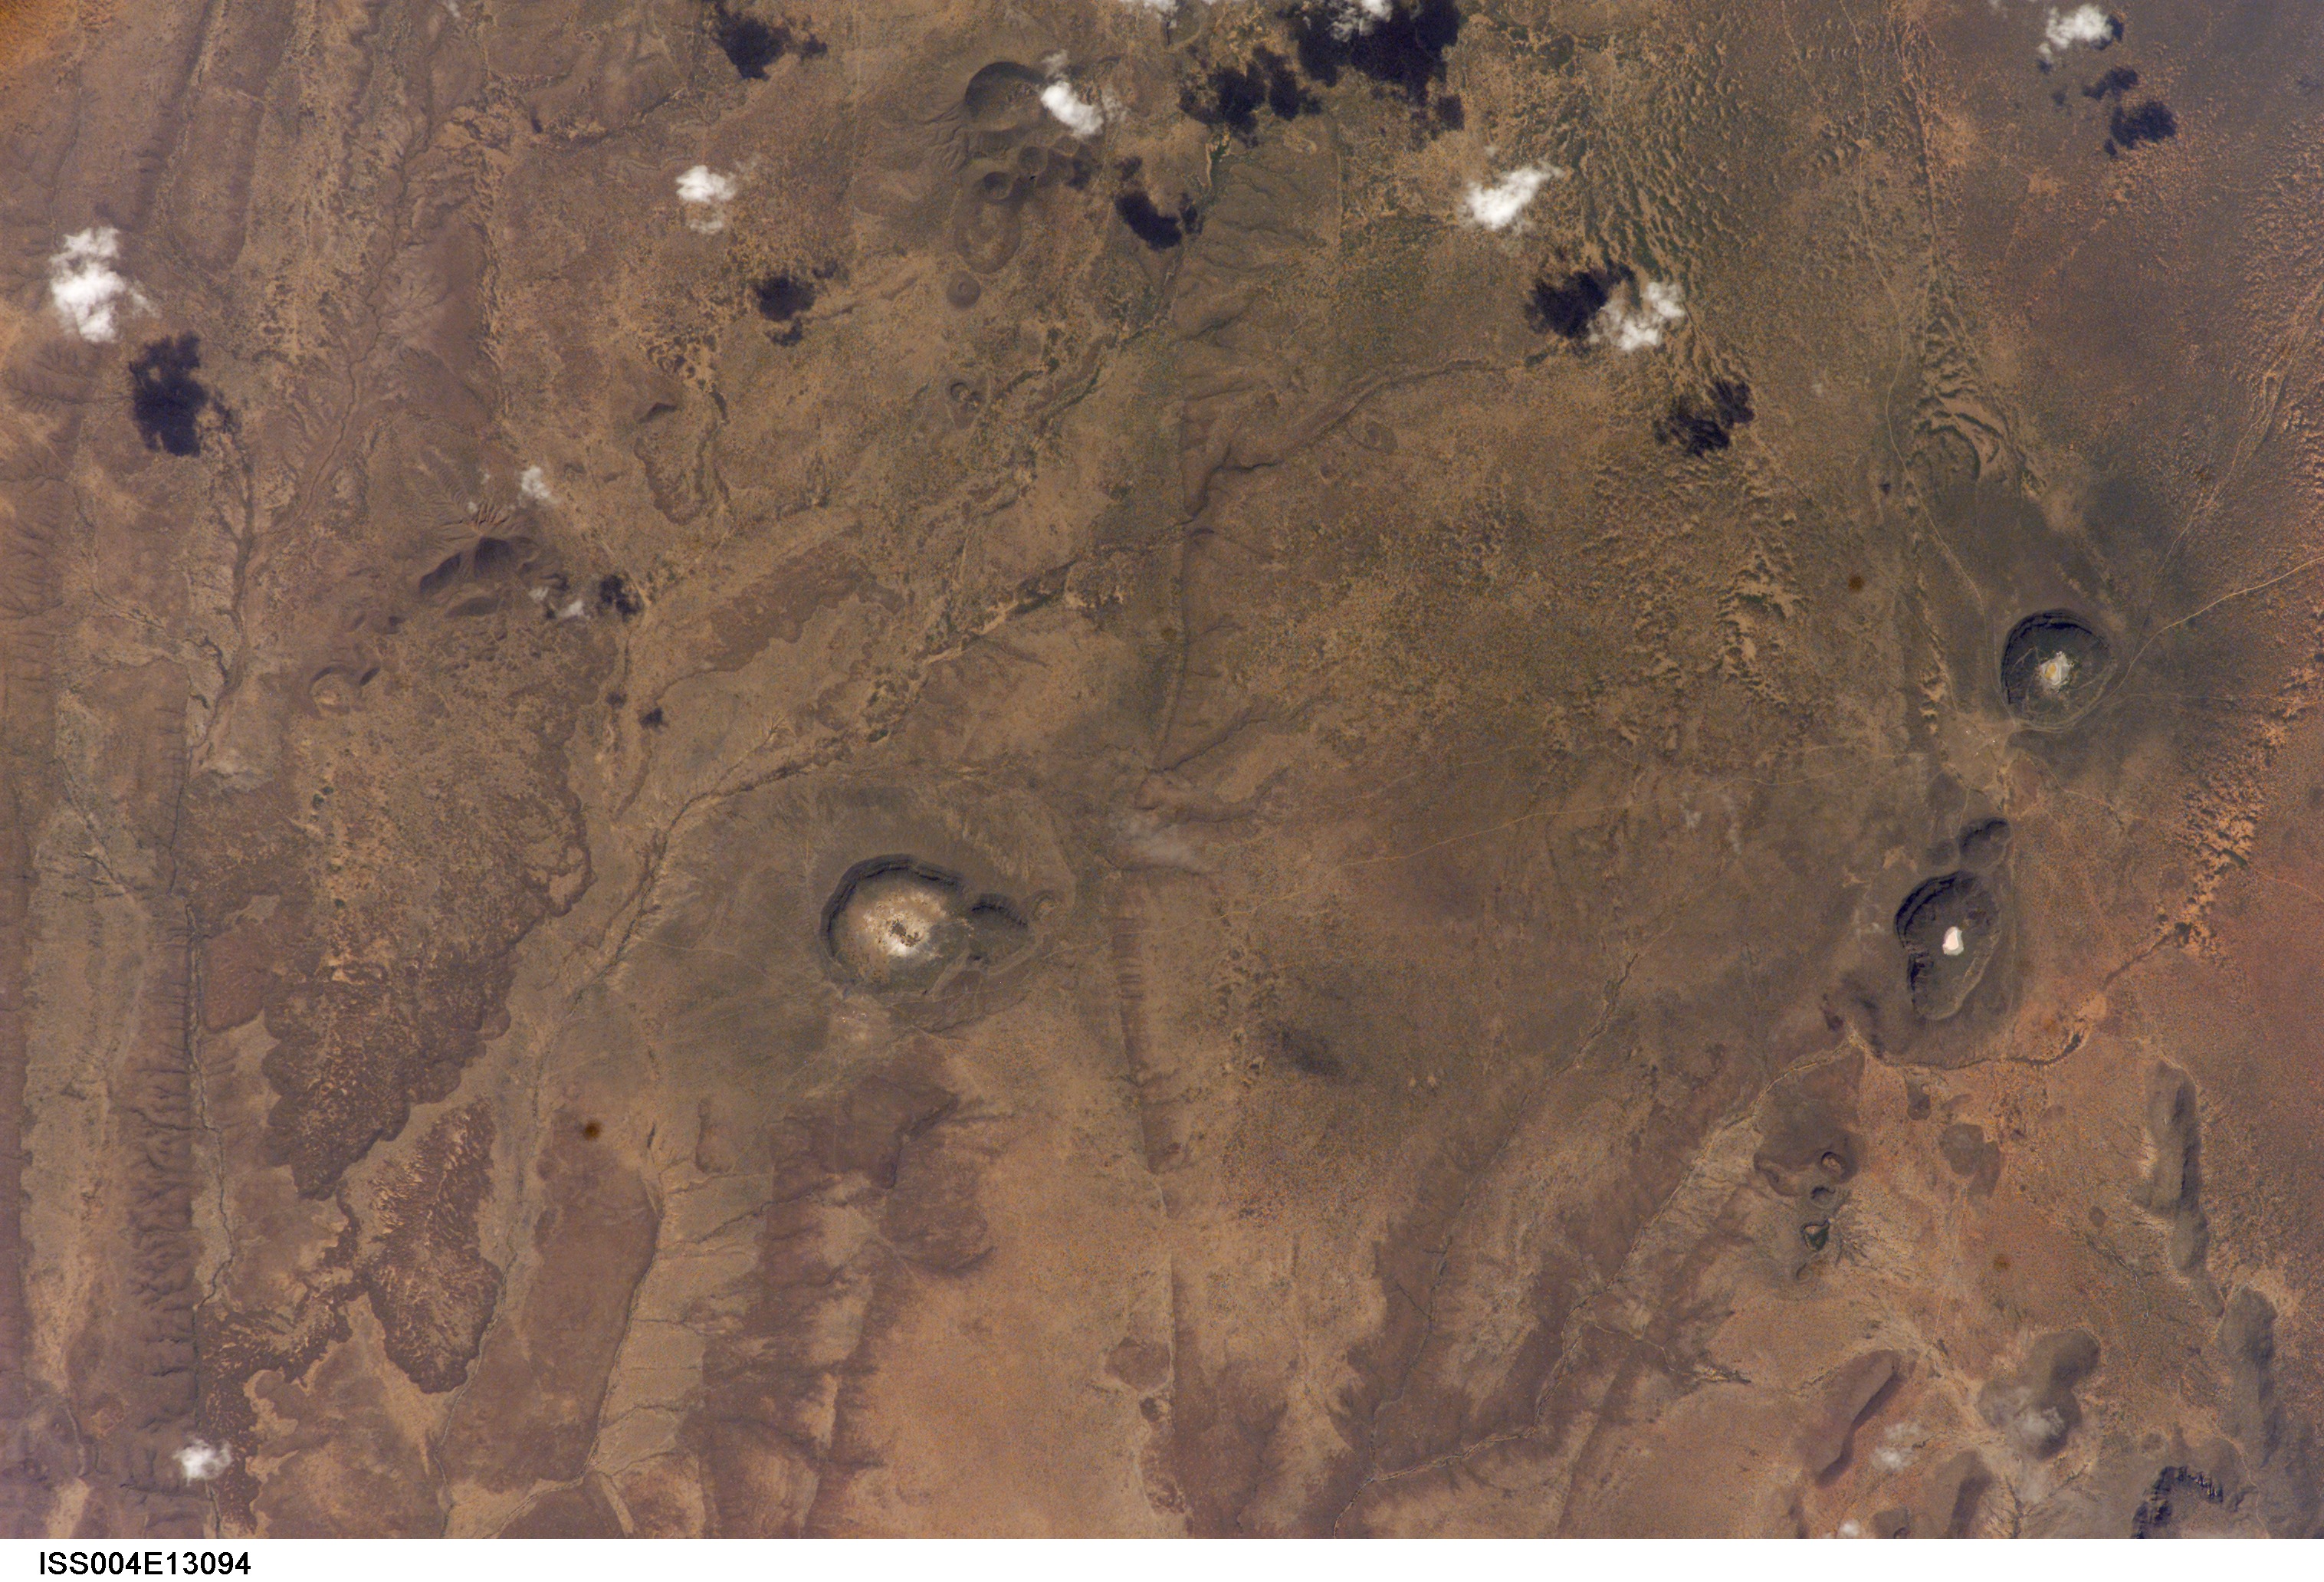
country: KENYA
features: CRATERS, ARID PLAINS
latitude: 2.5
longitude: 37.0
